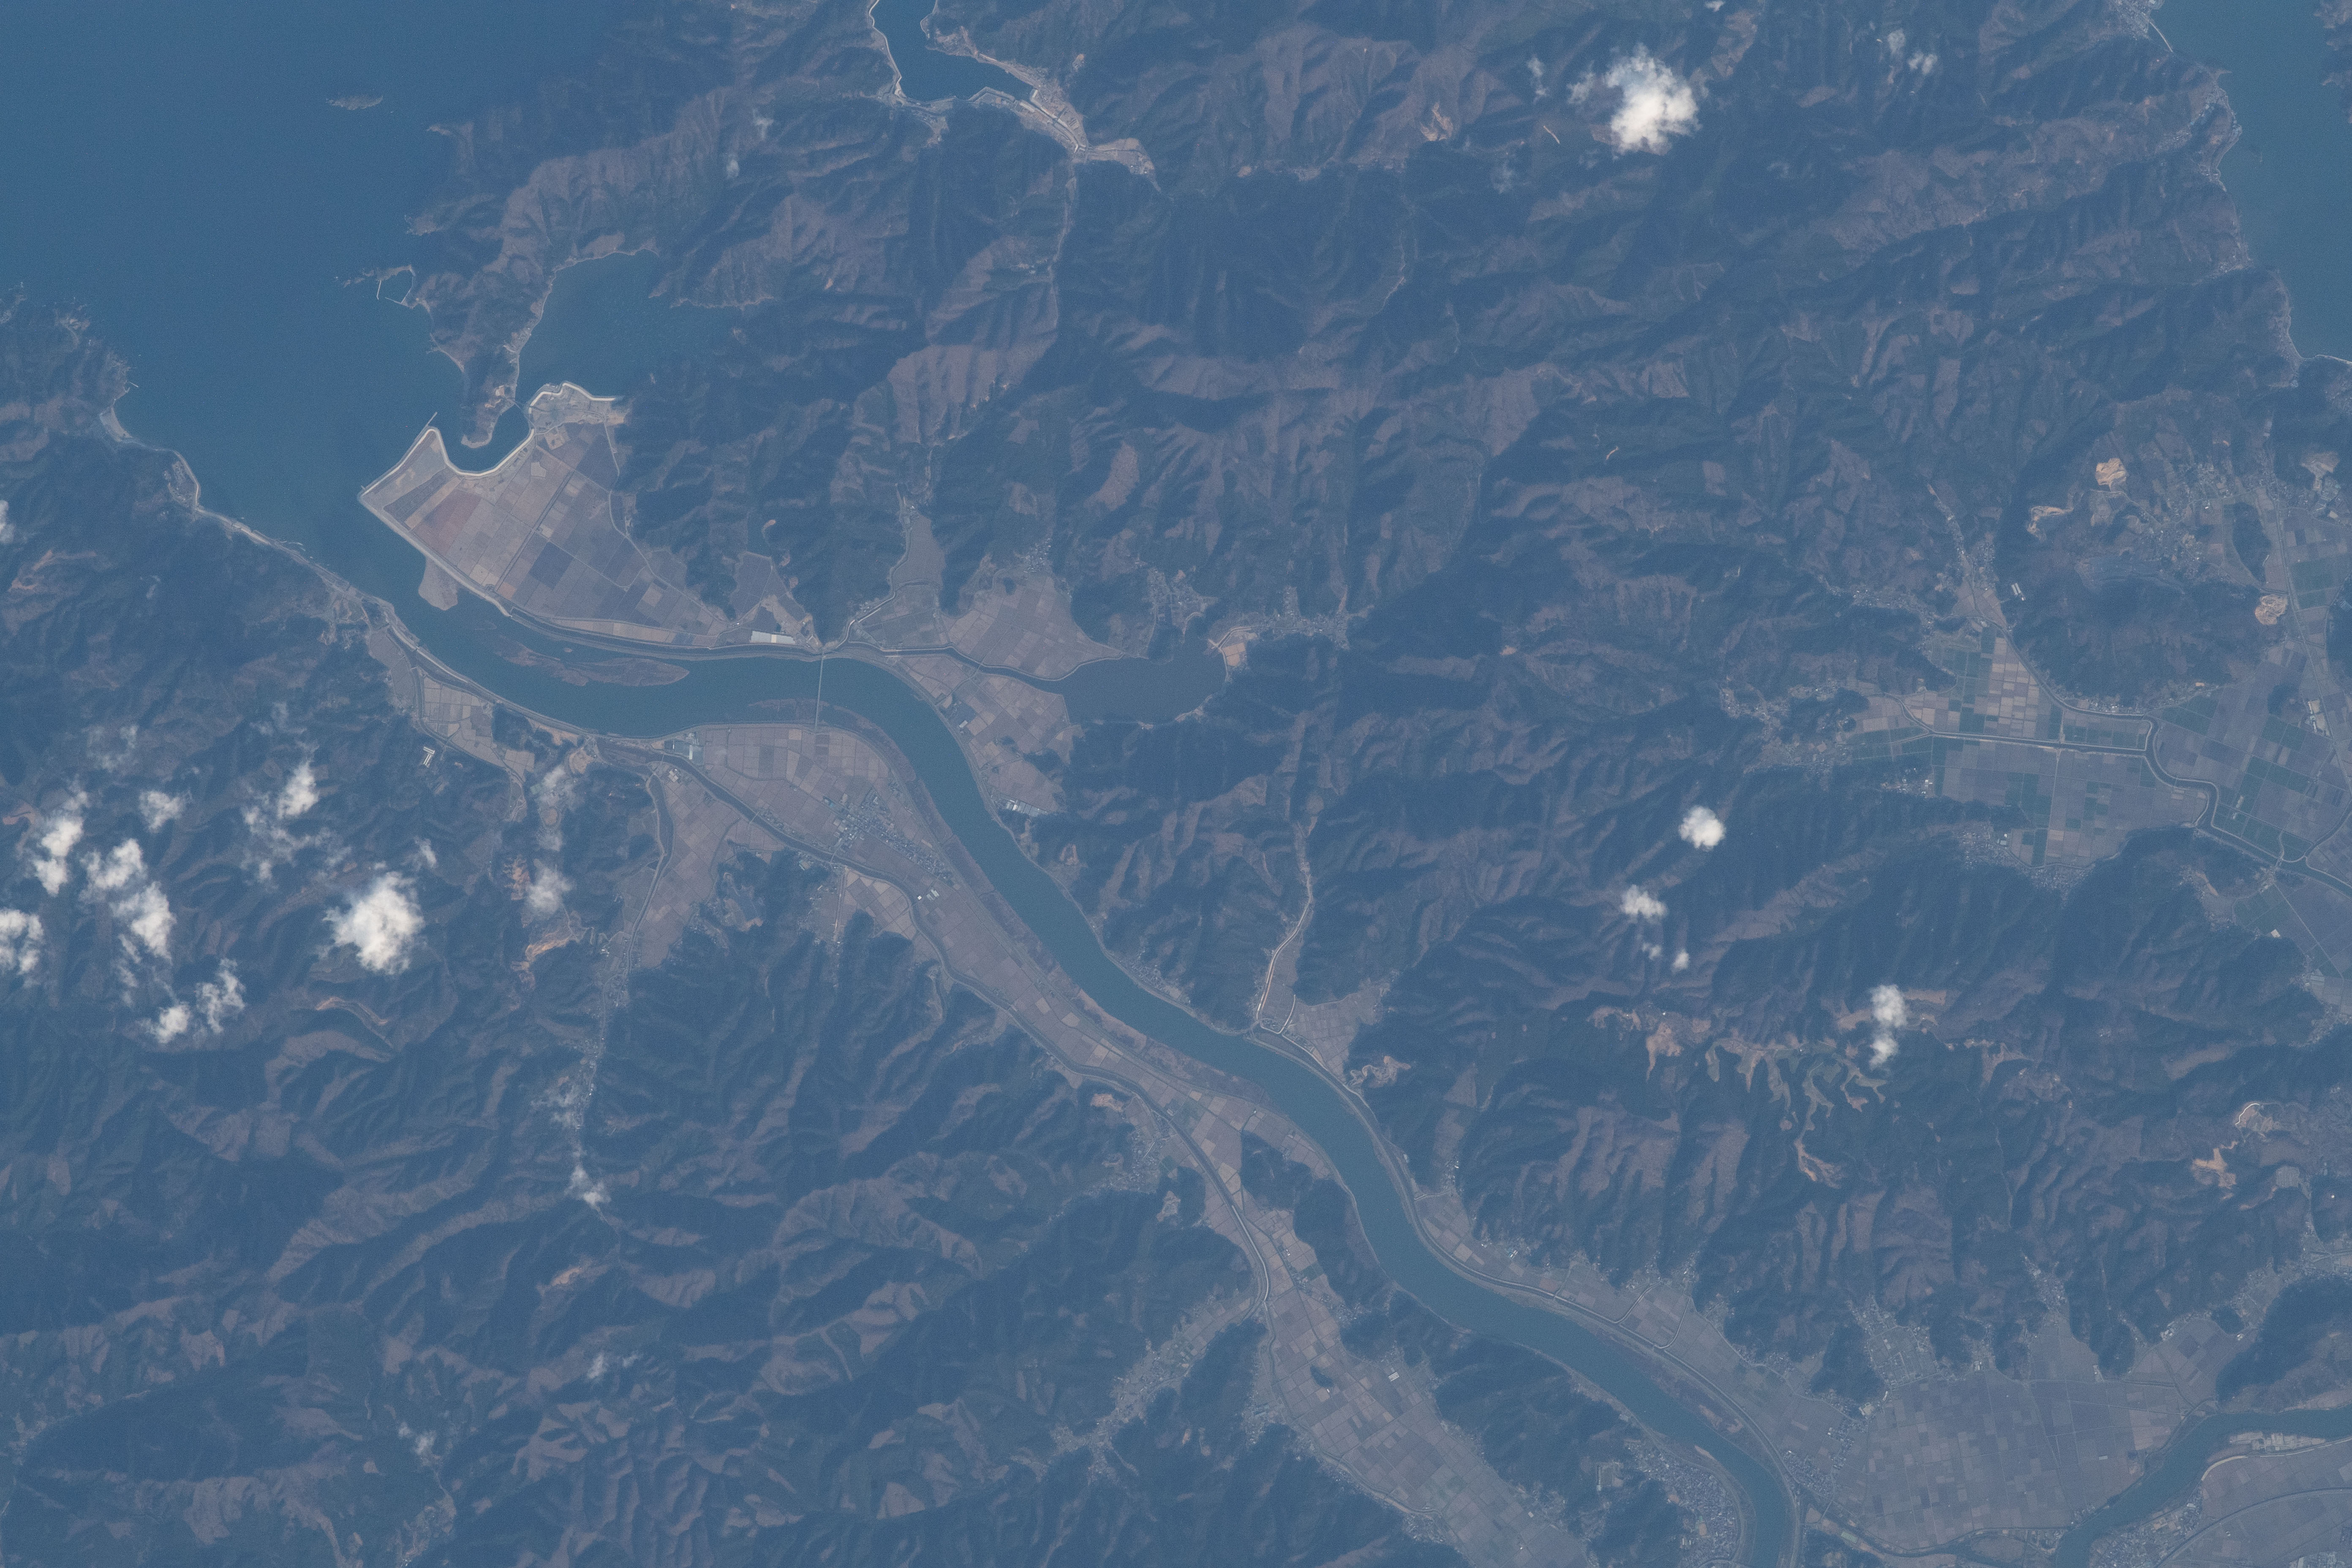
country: JAPAN
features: MOUNTAINS, KITAKAMI RIVER, FUJI RIVER, MOUNTAINS
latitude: 38.5
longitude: 141.4
